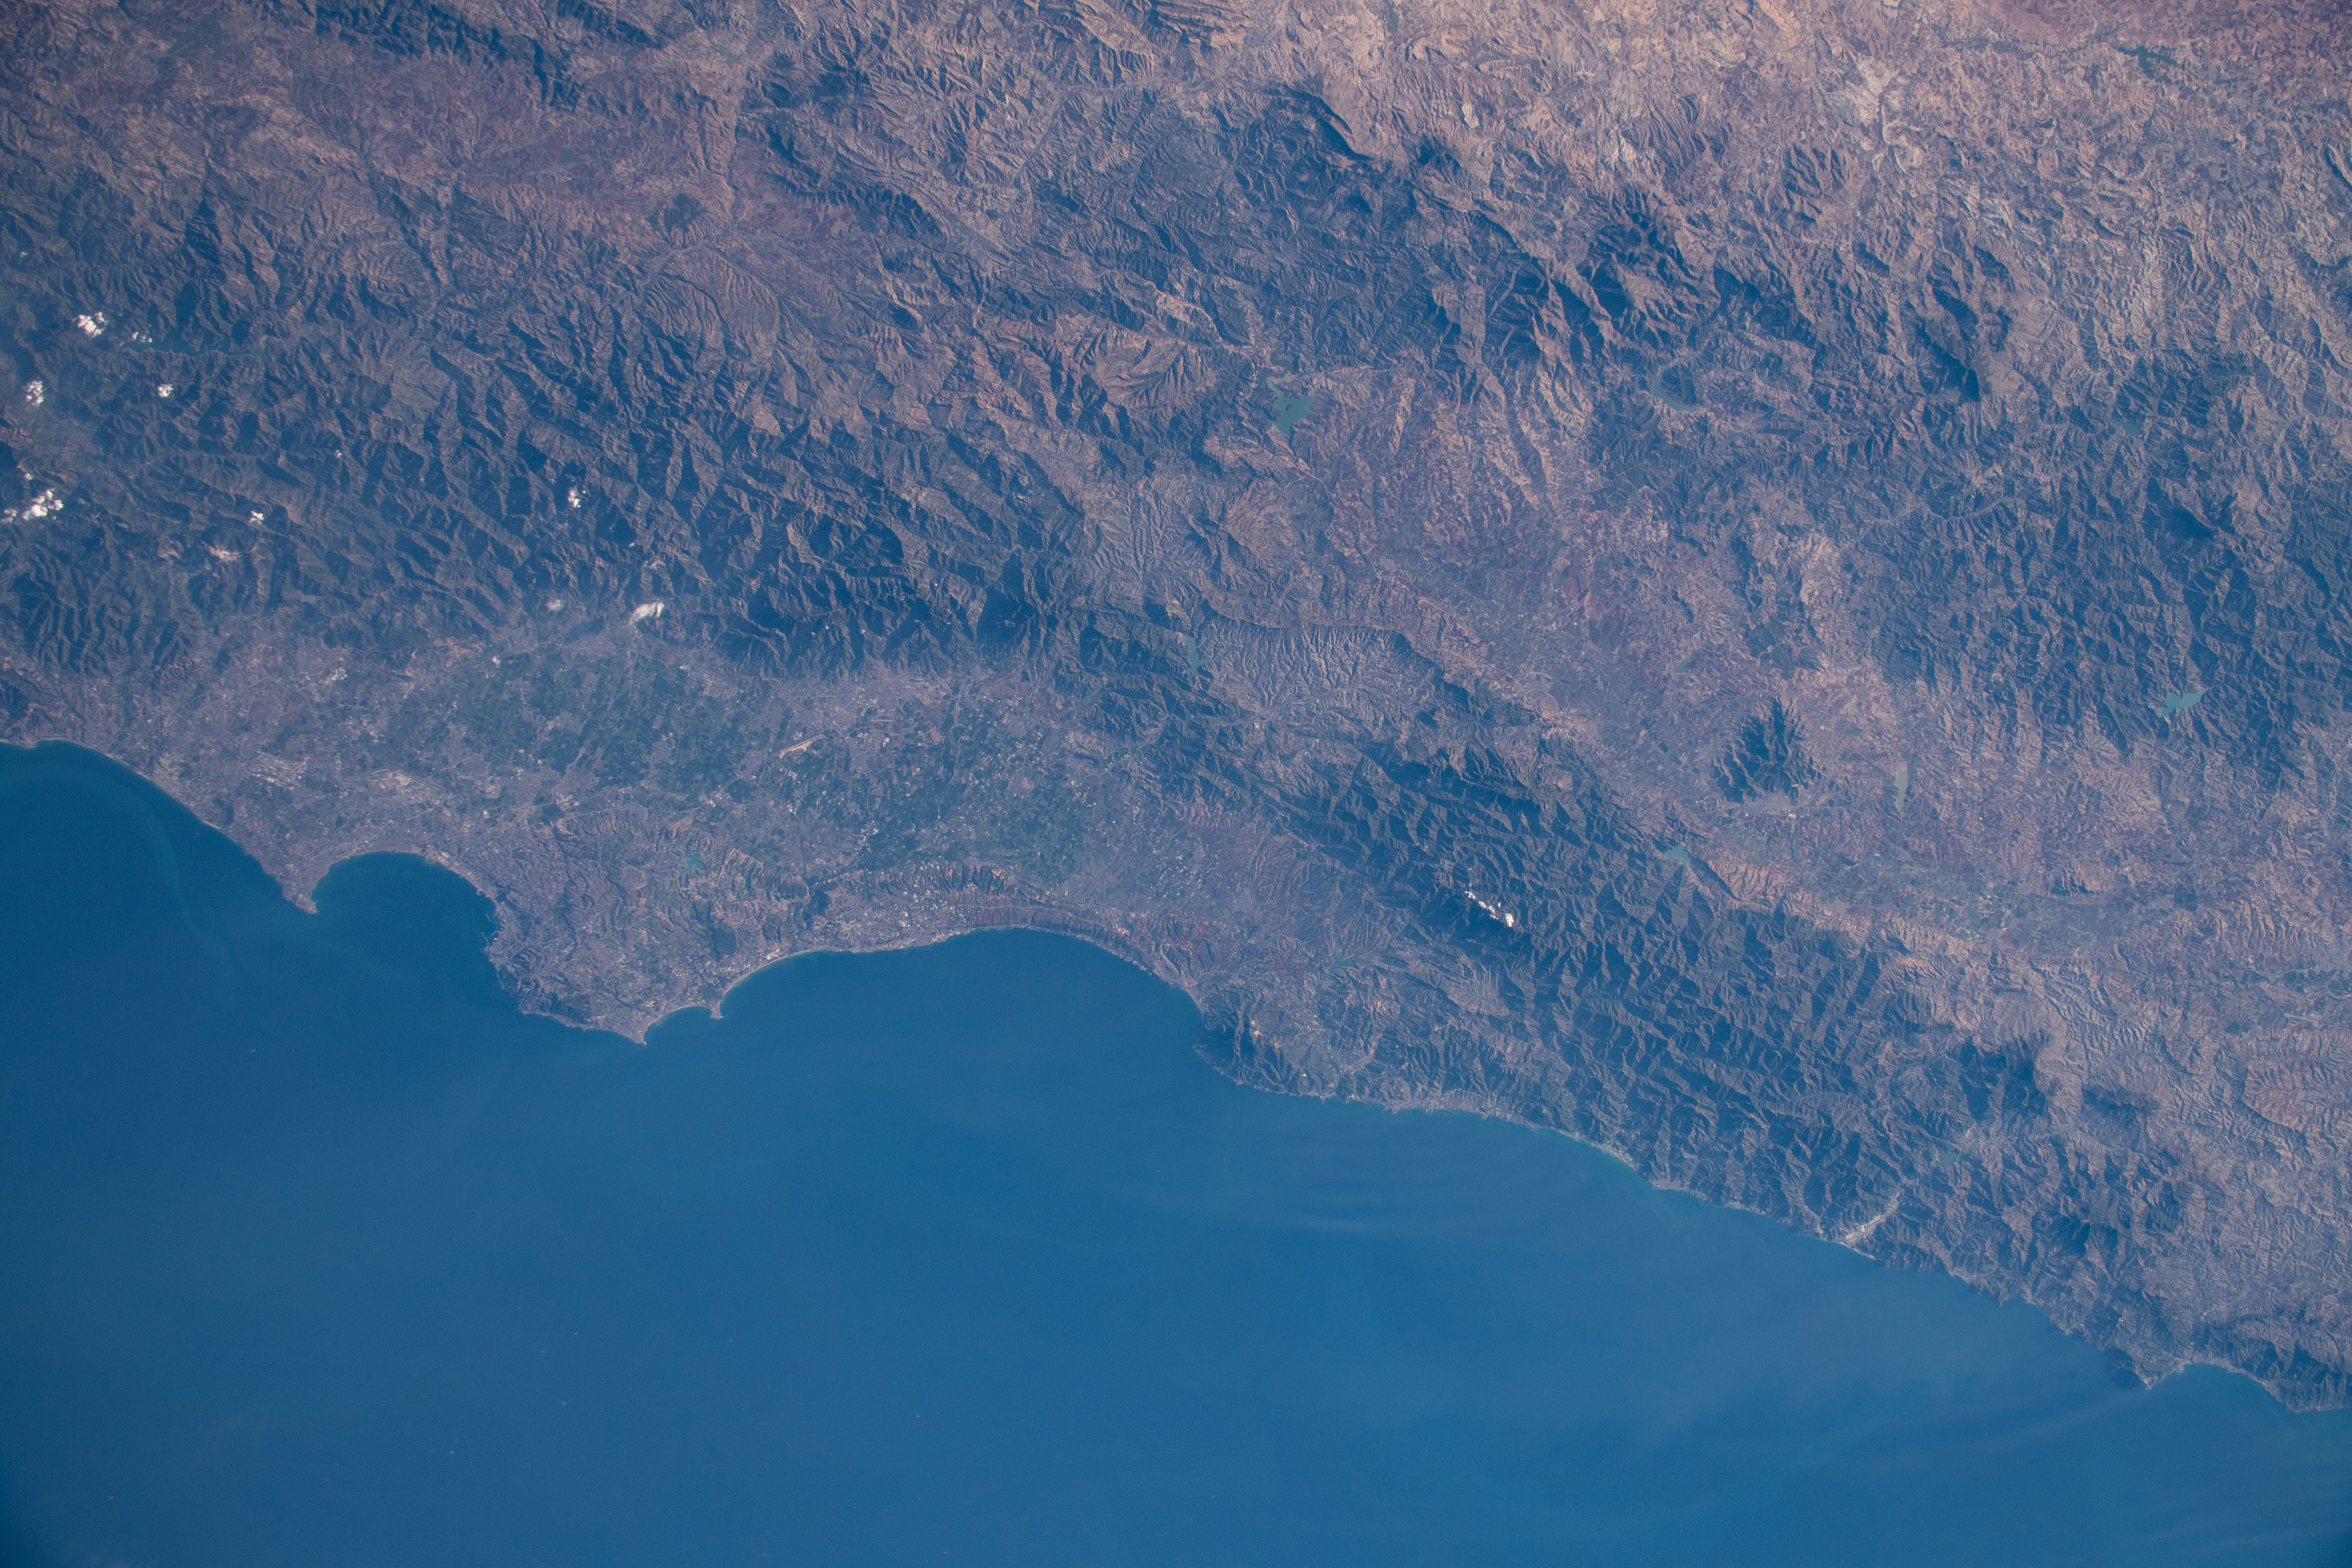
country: ALGERIA
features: ALGIERS, BAY OF ALGIERS, ATLAS TELLIEN MOUNTAINS
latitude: 36.5
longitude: 2.5
